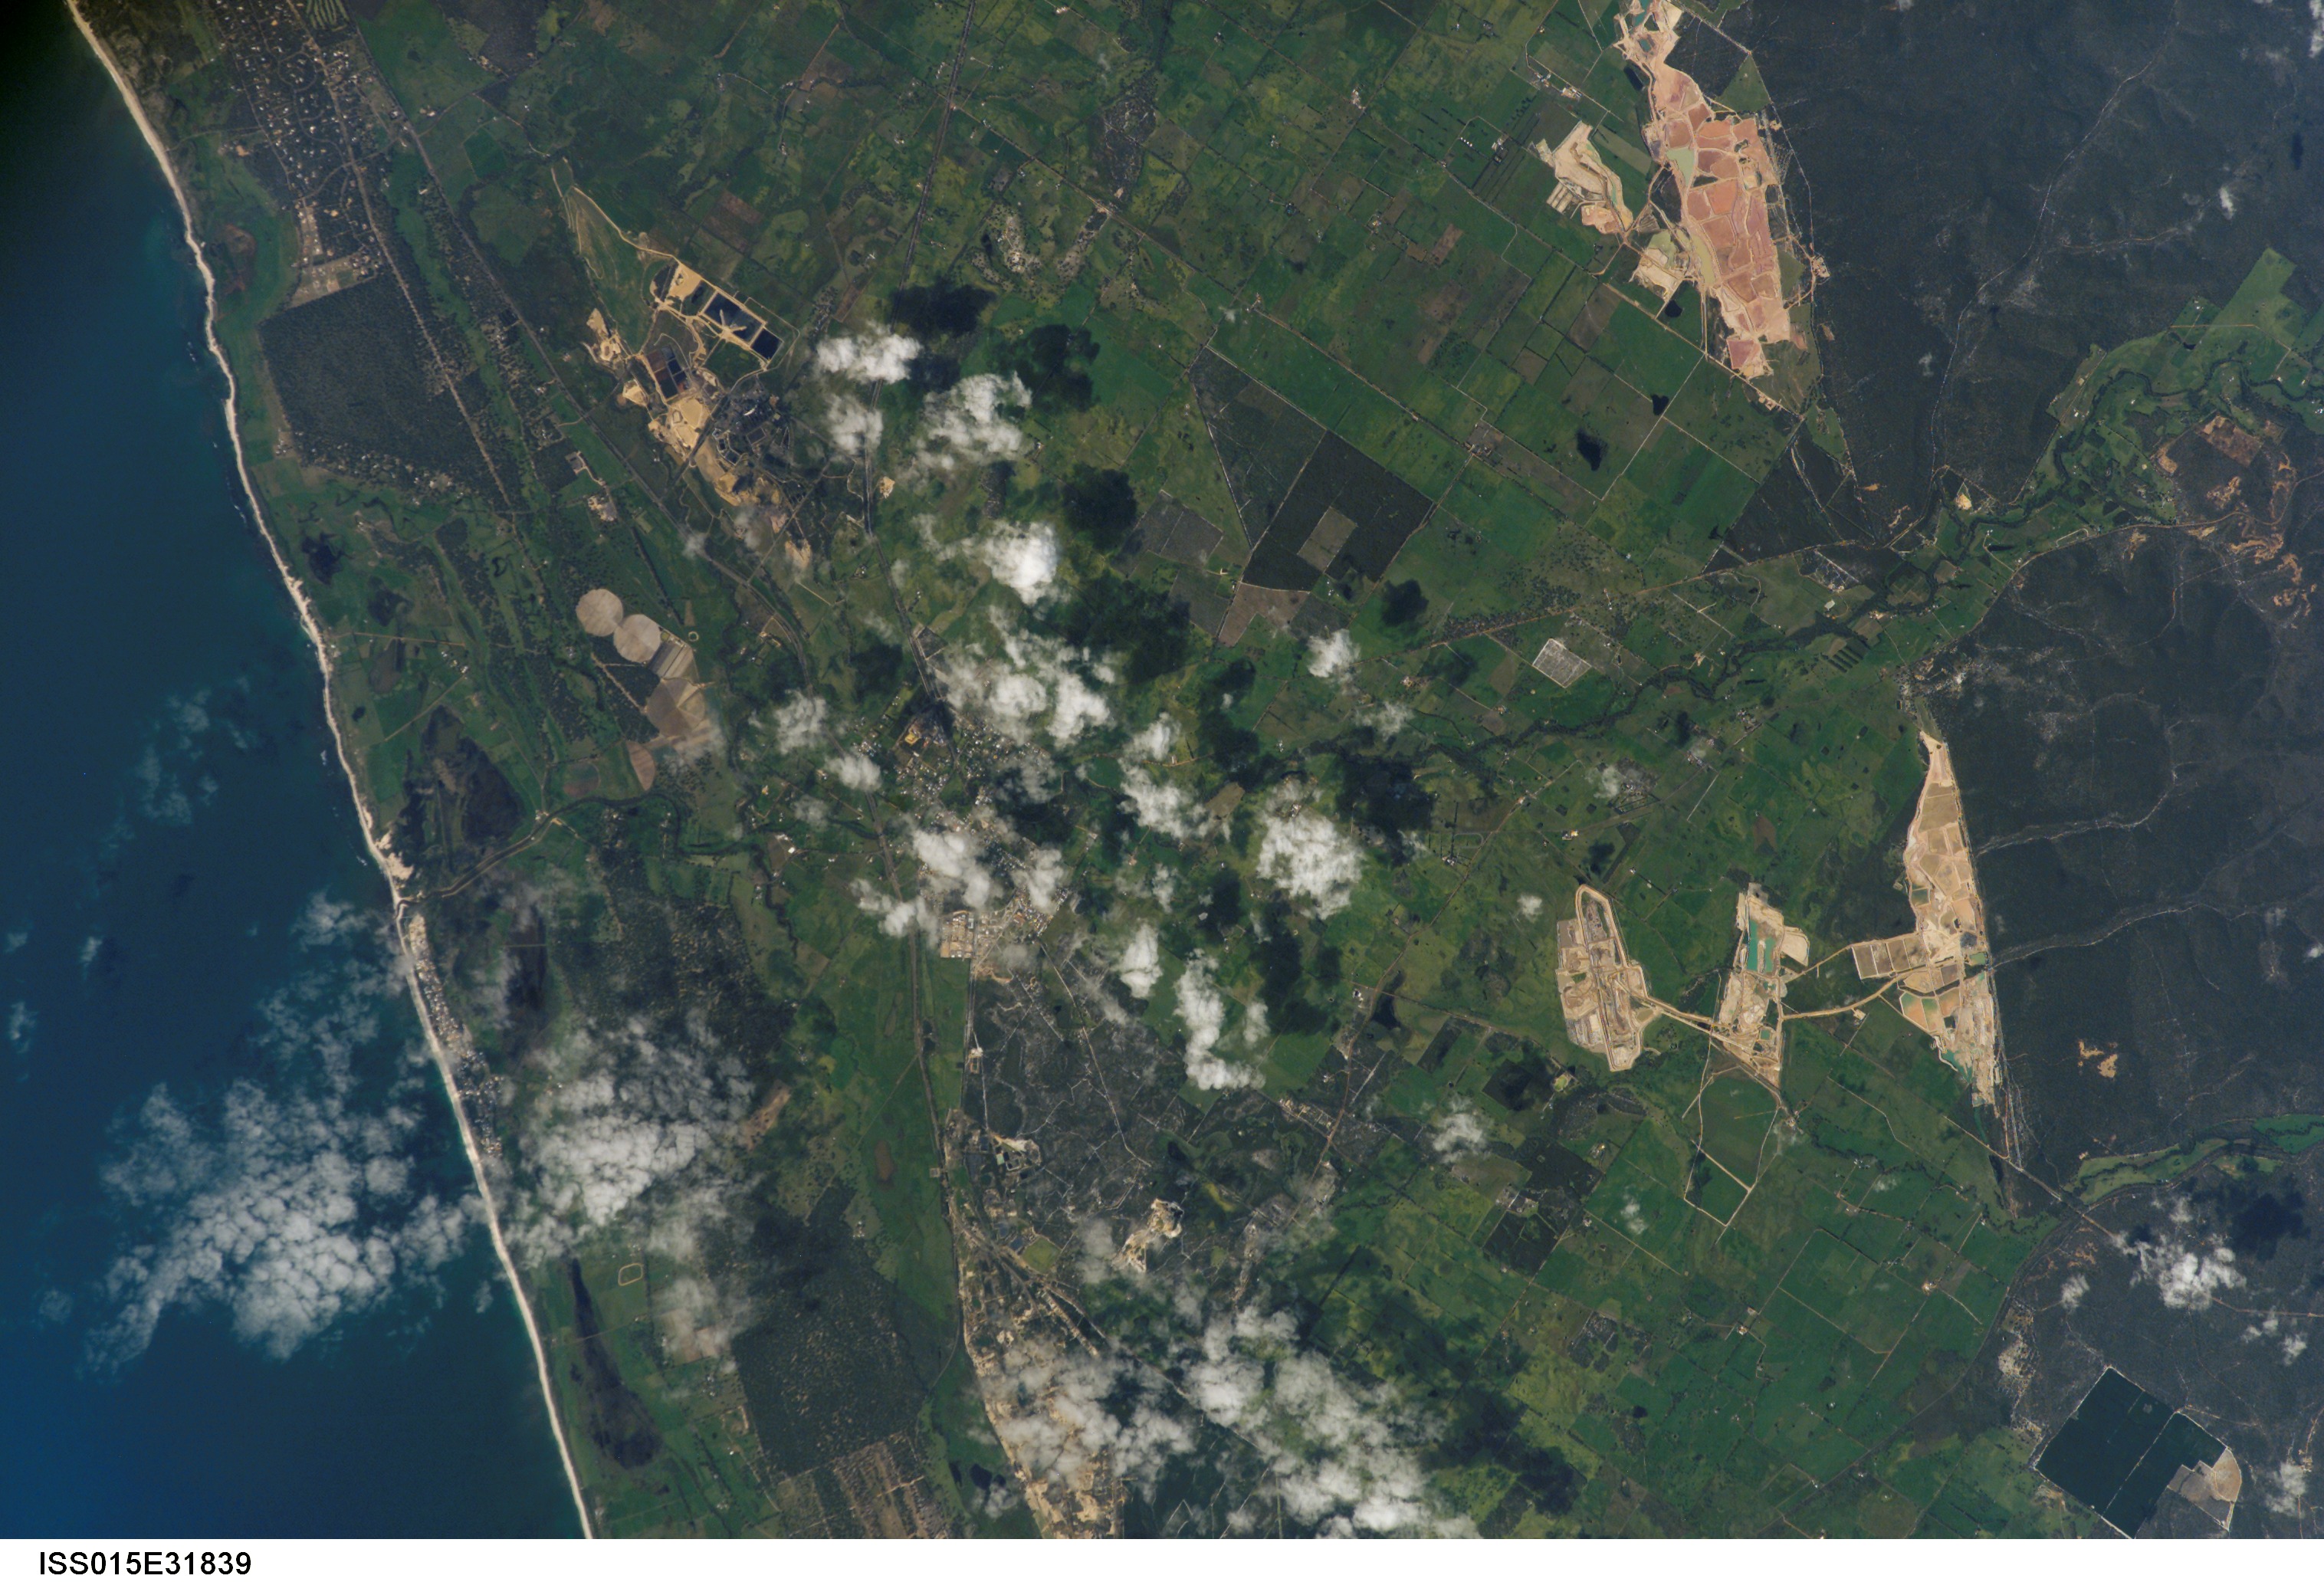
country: AUSTRALIA-WA
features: CAPEL, FORREST BEACH, AGR.
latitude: -33.6
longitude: 115.6
